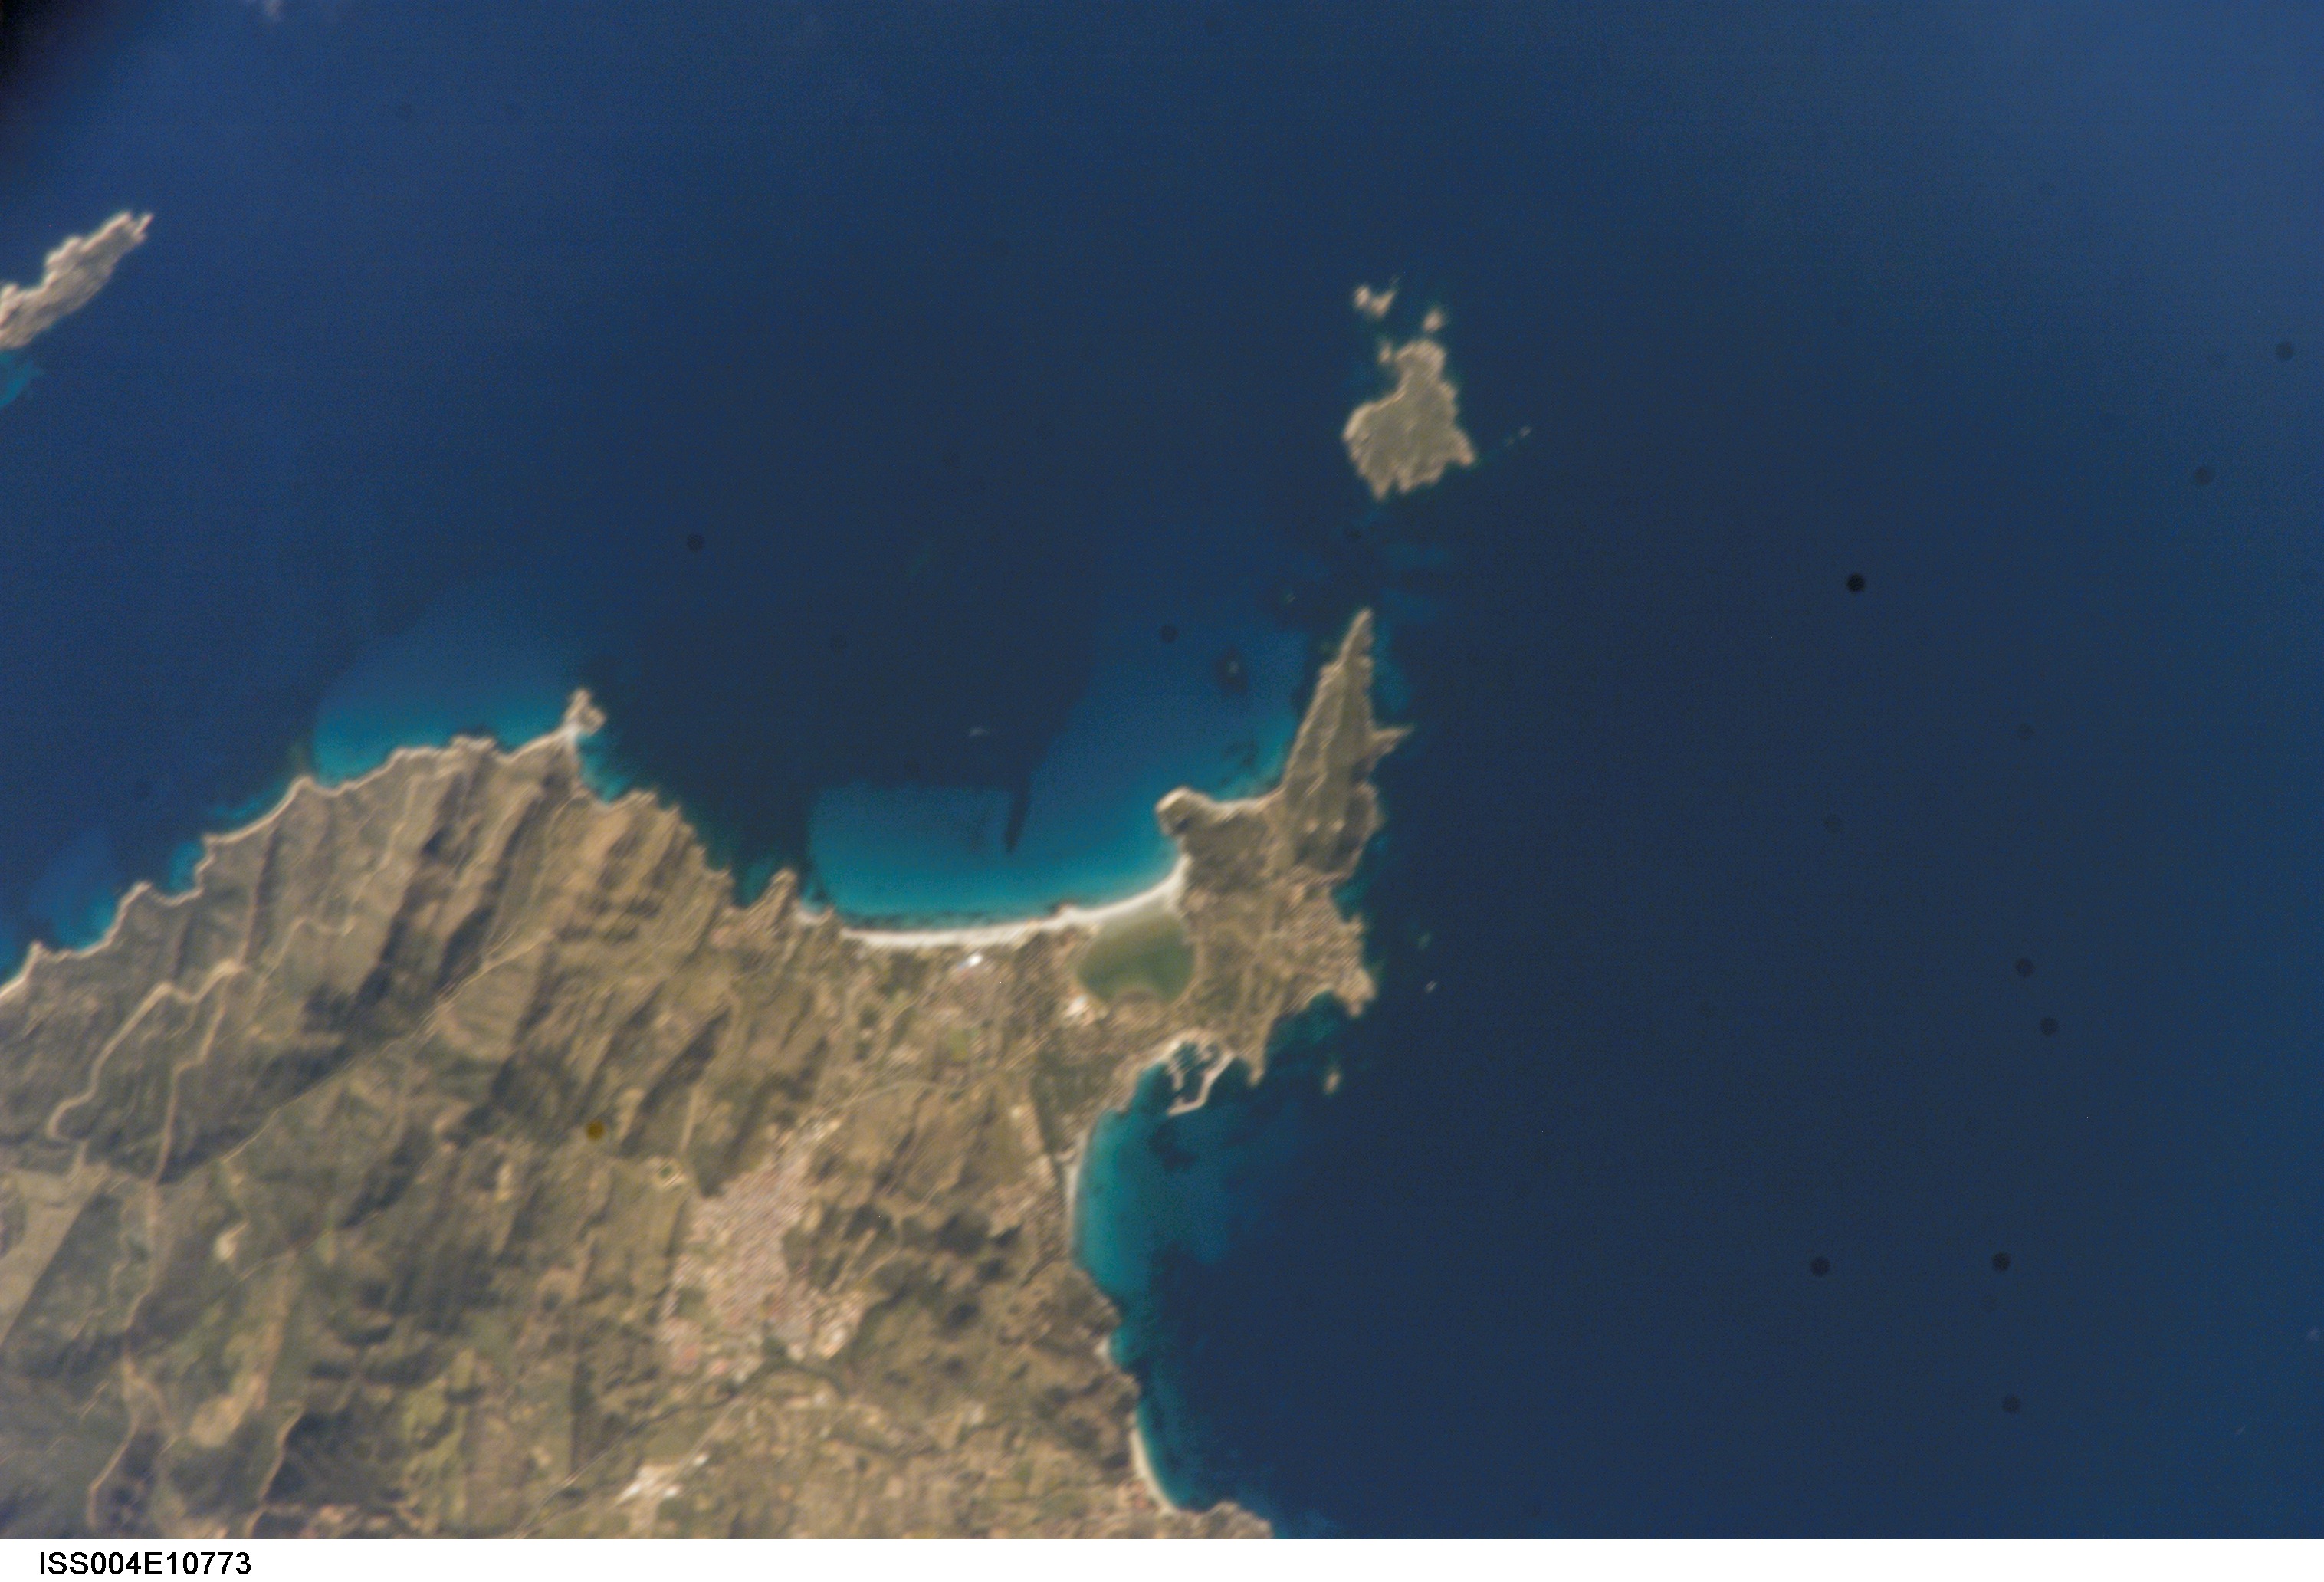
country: SARDINIA
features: S. TIP, CAPE CARBONARA
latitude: 39.0
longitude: 9.5
